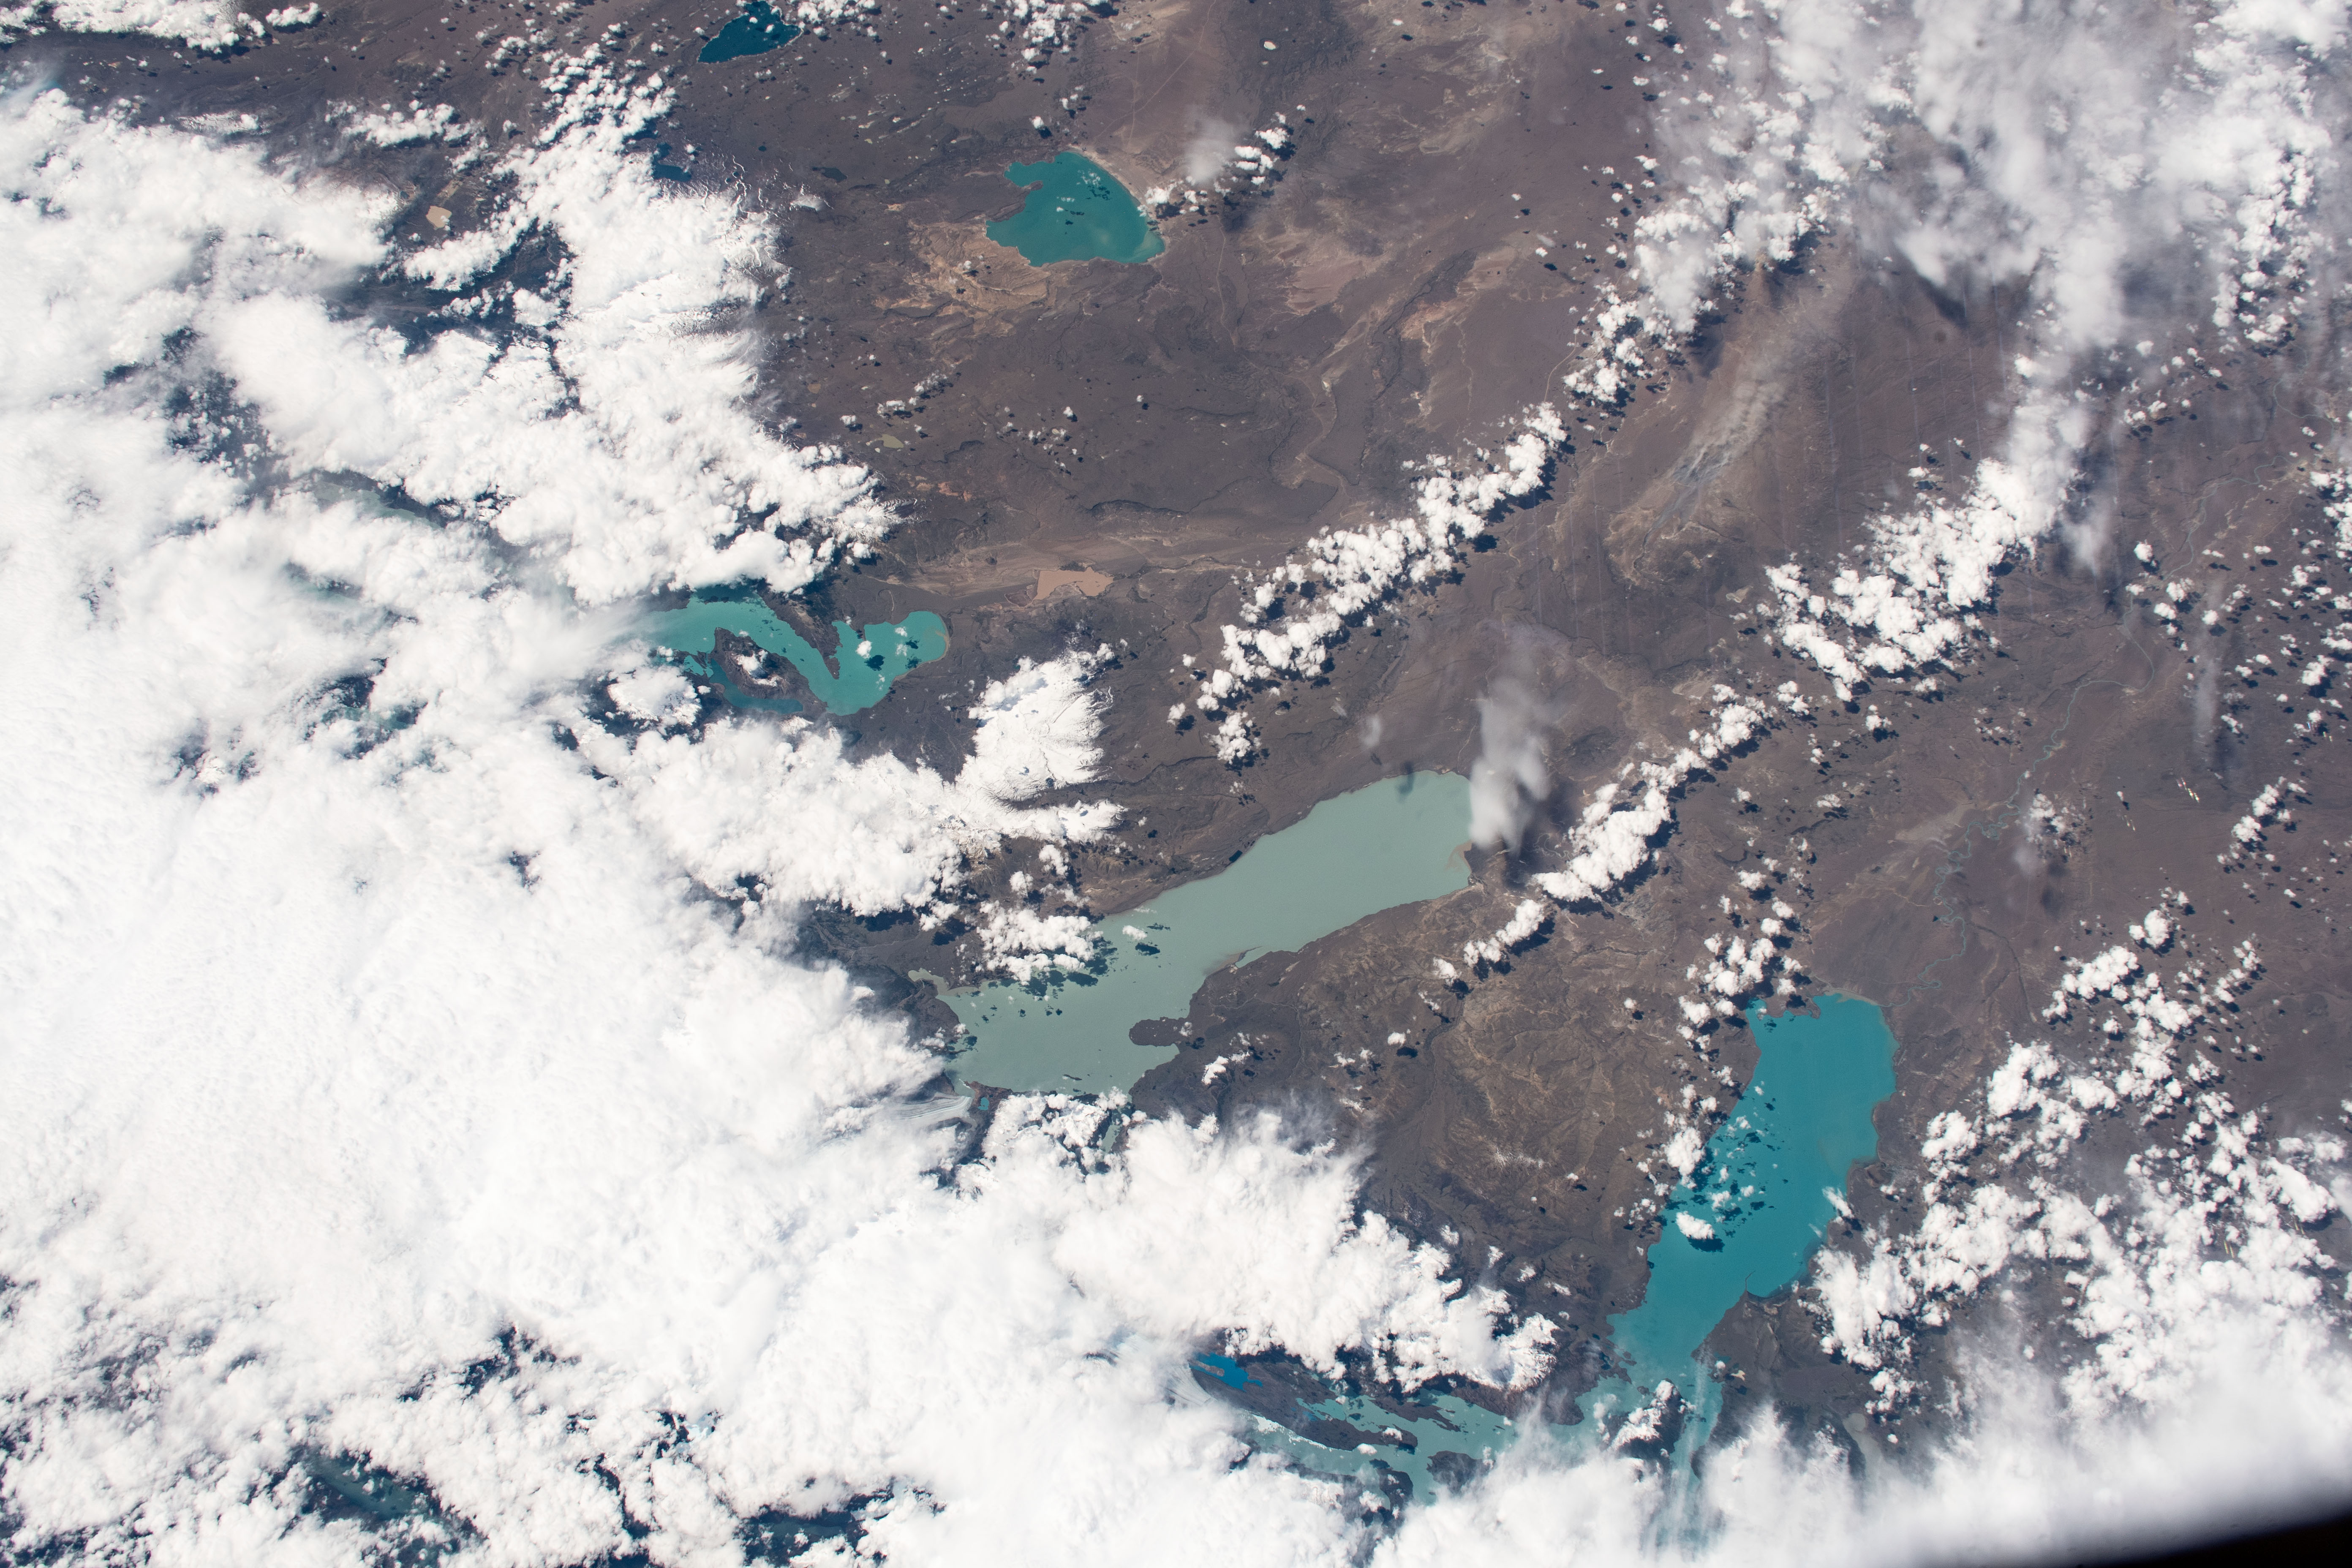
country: ARGENTINA
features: ARGENTINO LAKE, VIEDMA LAKE, O'HIGGINS/SAN MARTIN LAKE
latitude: -49.5
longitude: -72.0
